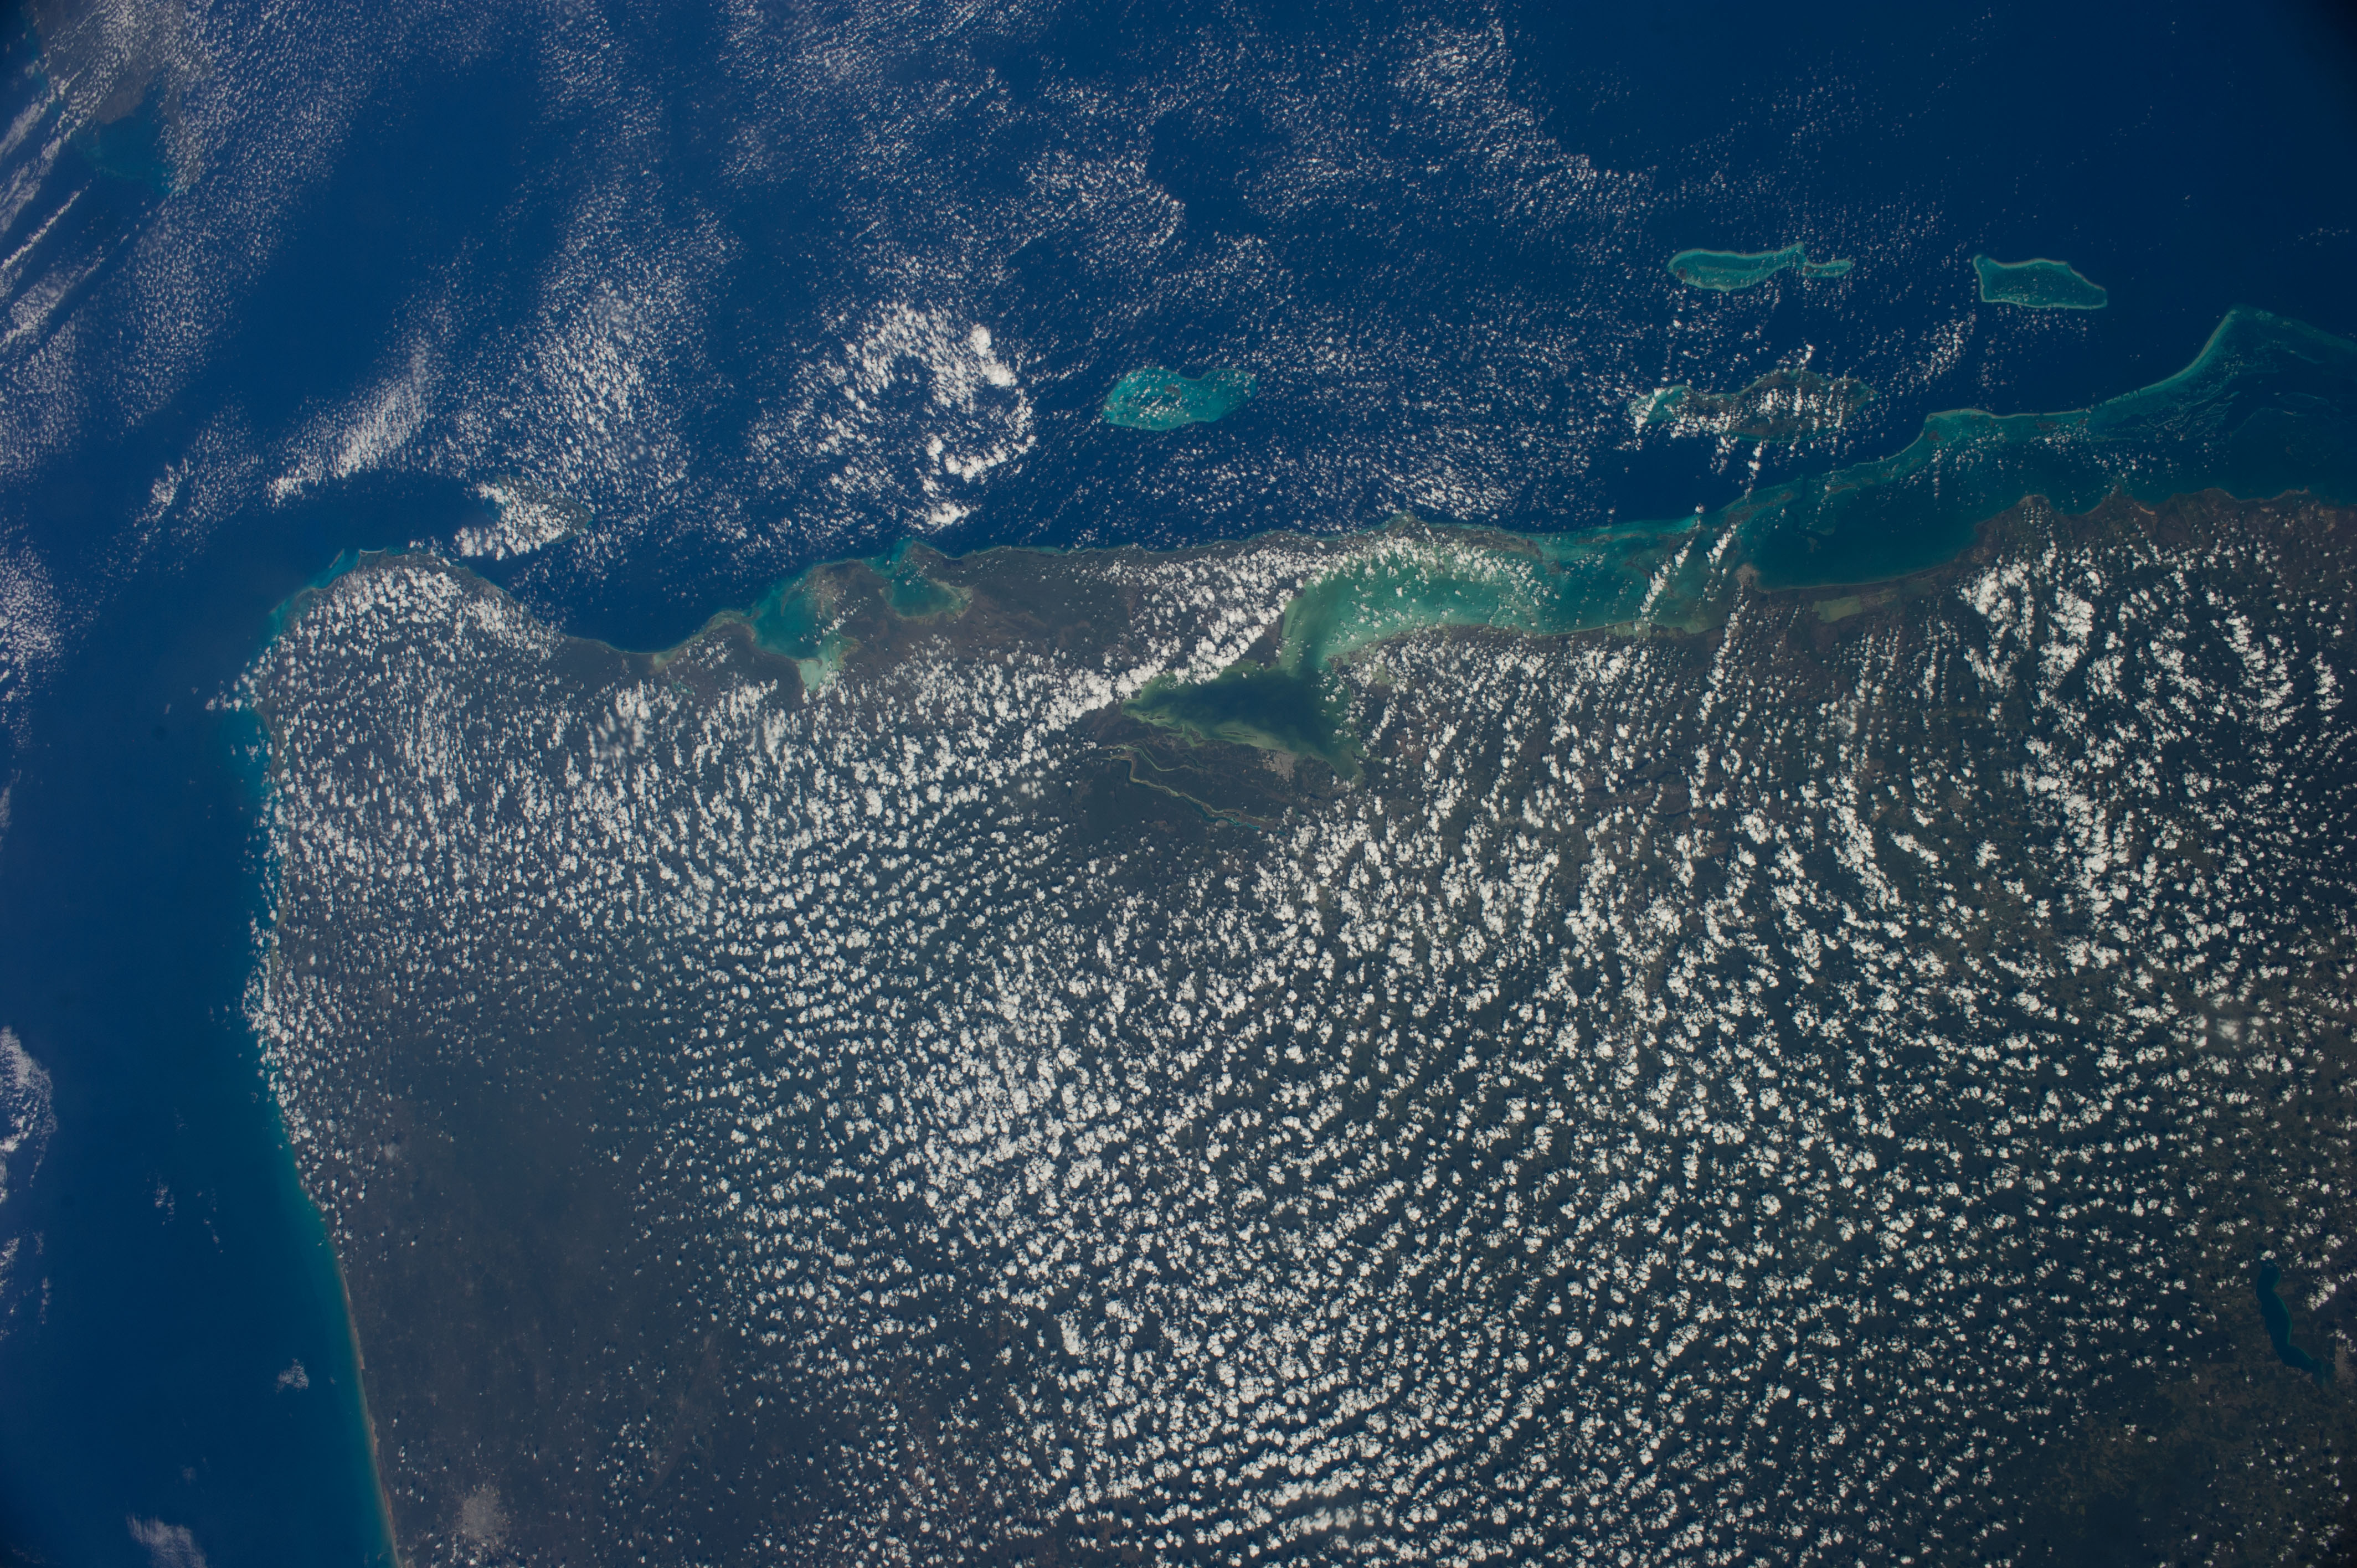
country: MEXICO
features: CHETUMAL, DRY BROADLEAF FOREST, CARIBBEAN SEA
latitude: 18.6
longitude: -88.3
